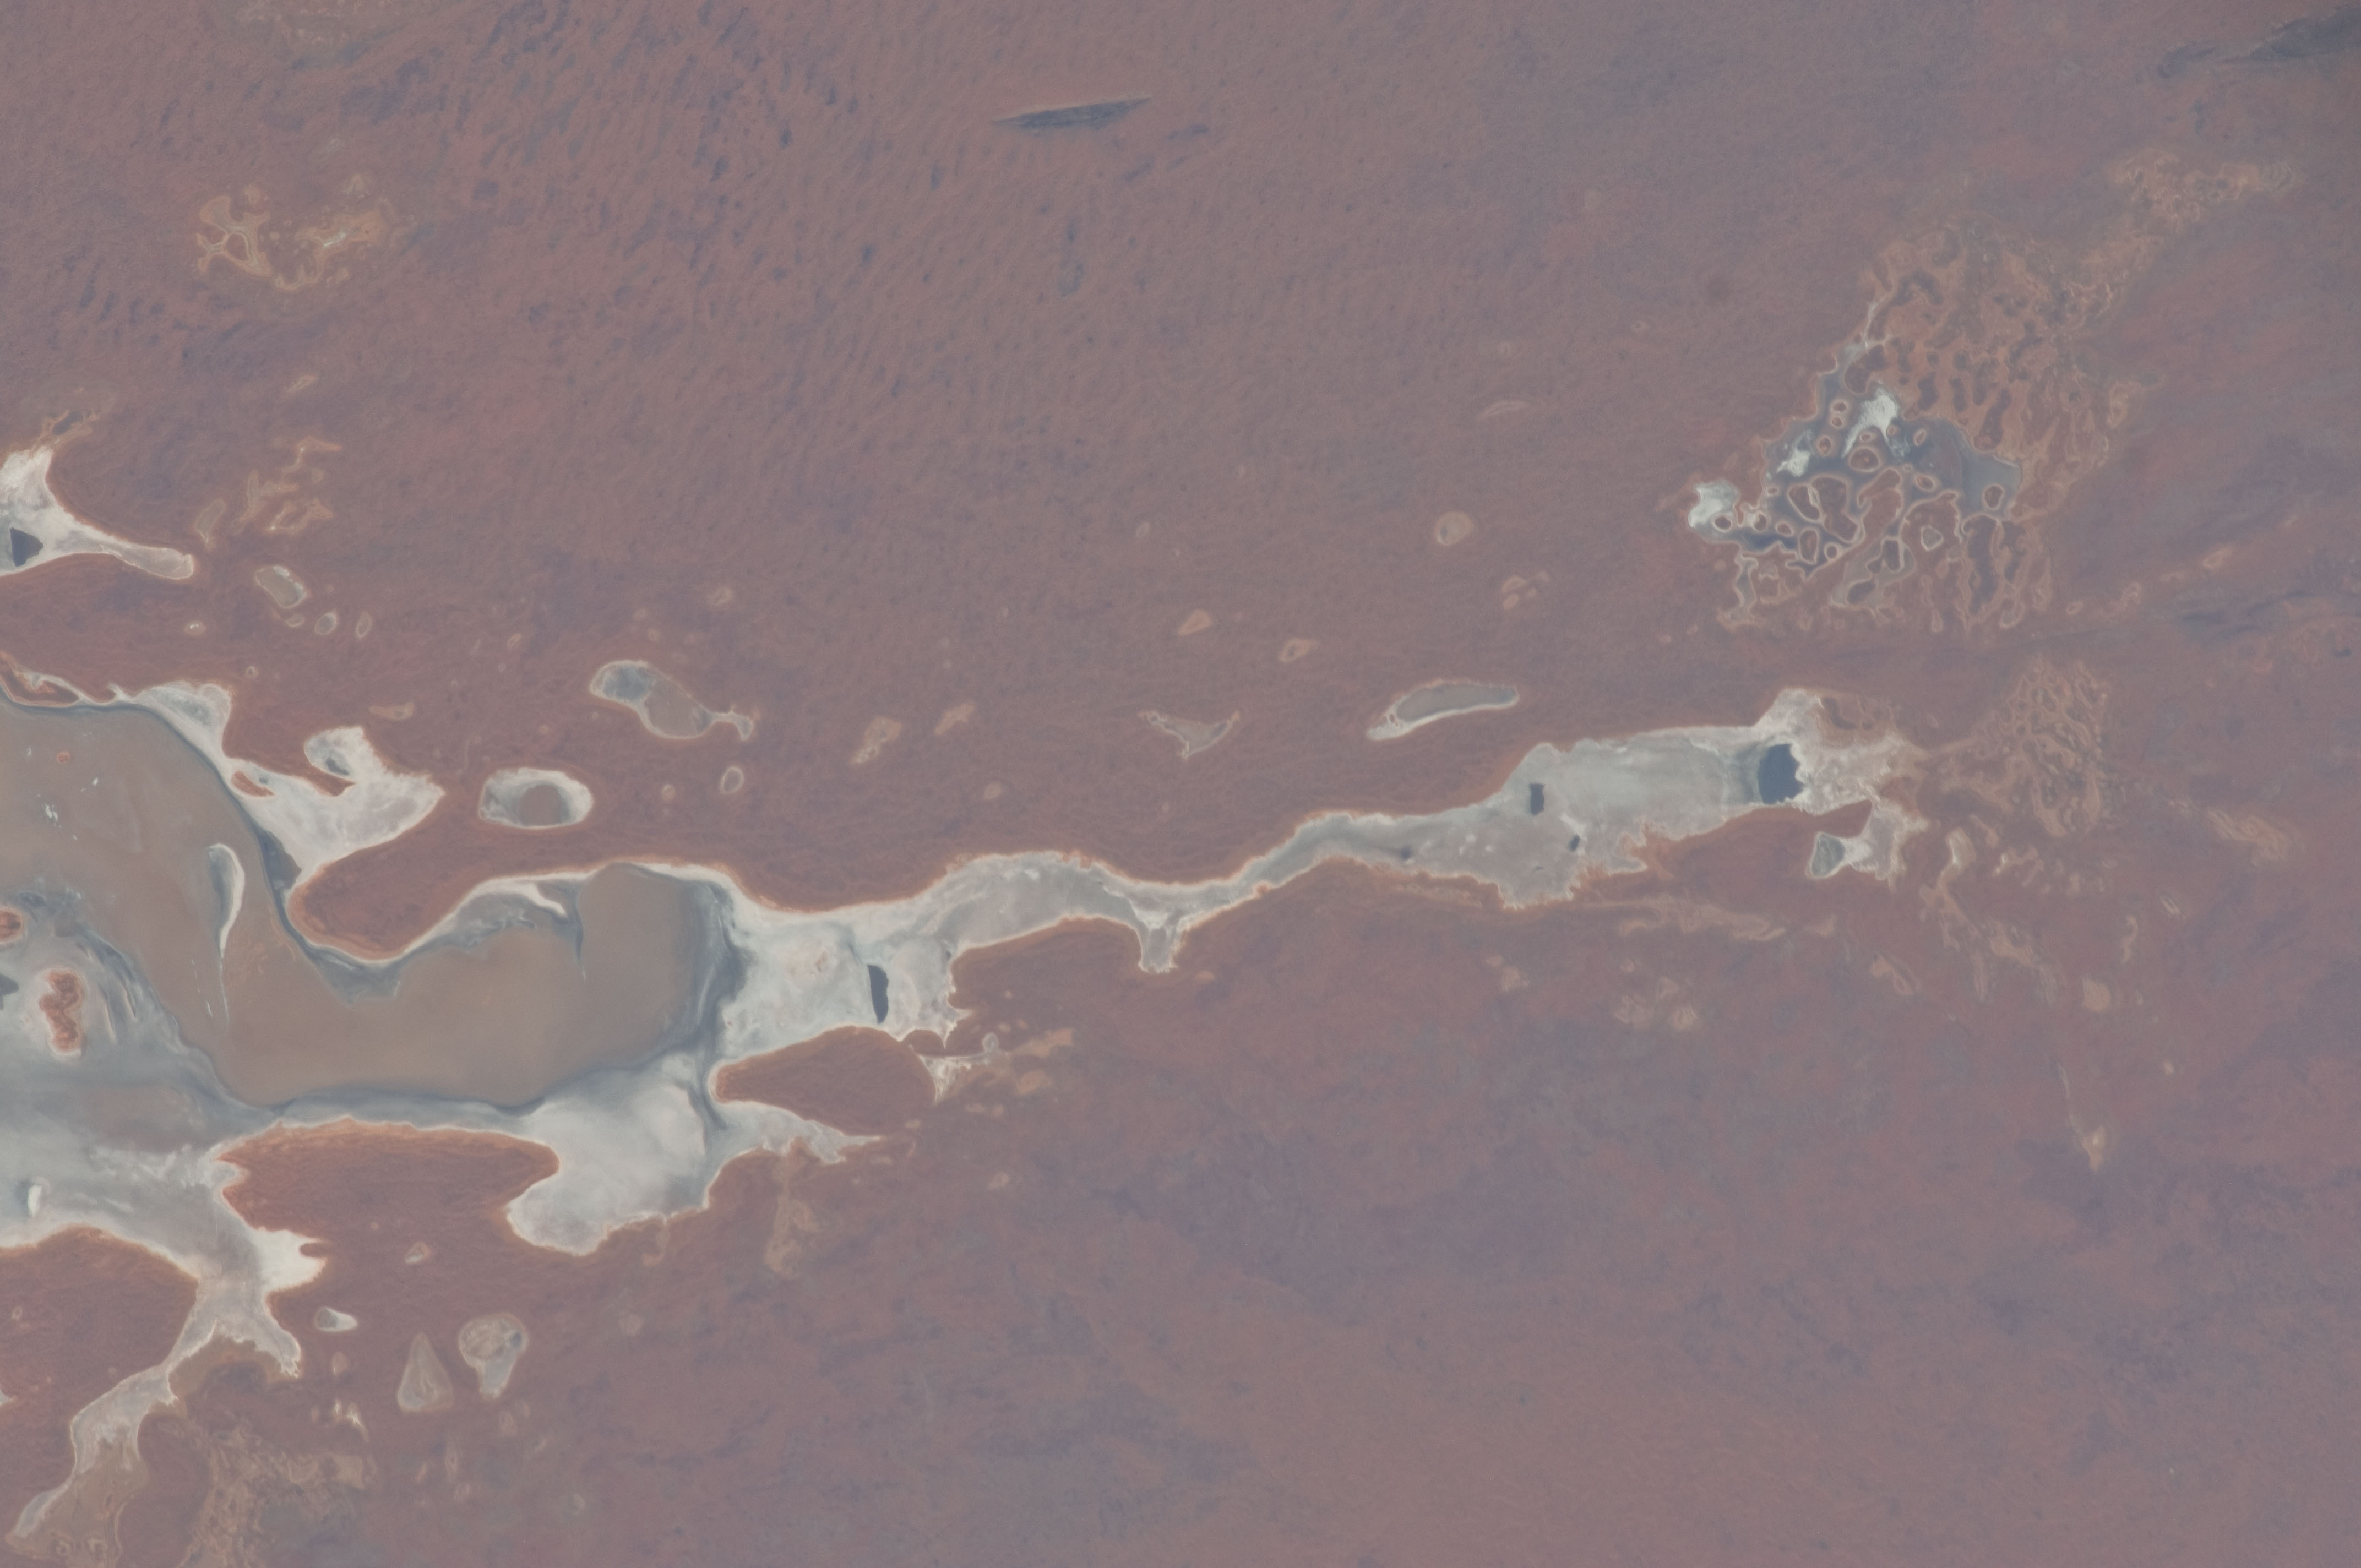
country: AUSTRALIA-NT
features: NORTHERN TERRITORY, AMEDUS L., DRY LAKE BED
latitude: -24.9
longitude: 131.3
